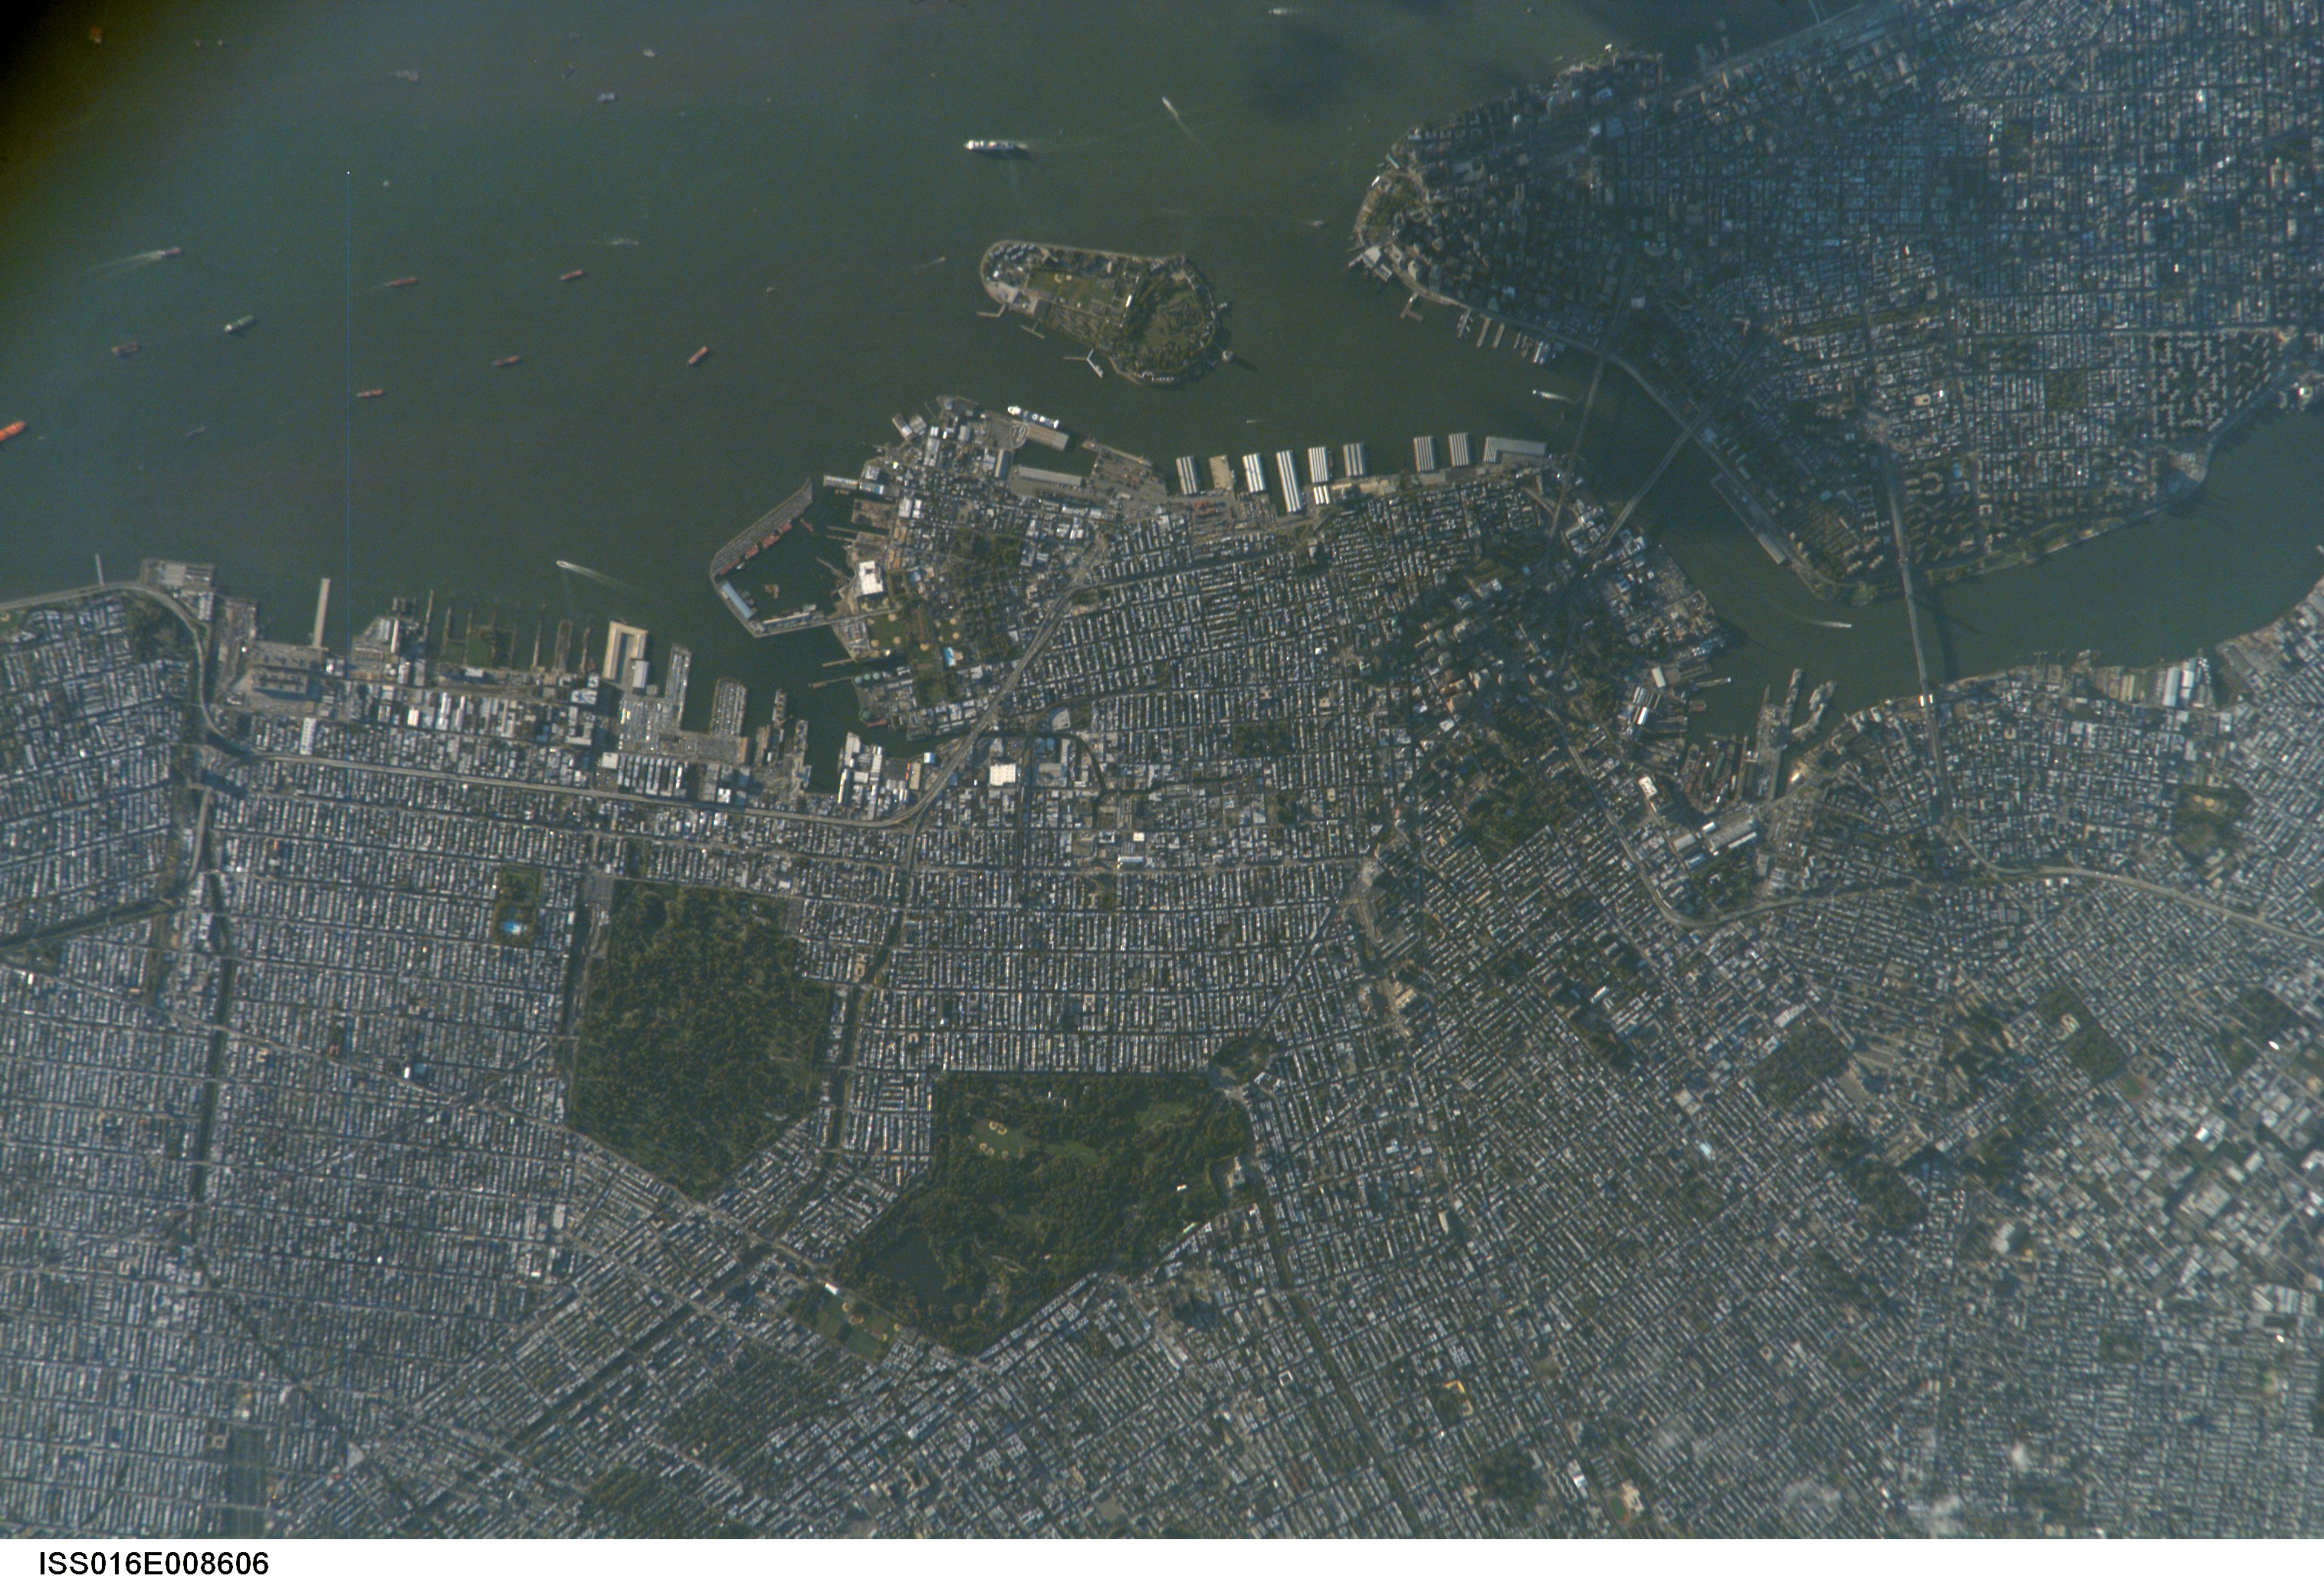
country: USA-NEW YORK
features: GOVERNORS ISLAND, BROOKLYN
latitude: 40.7
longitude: -74.0
